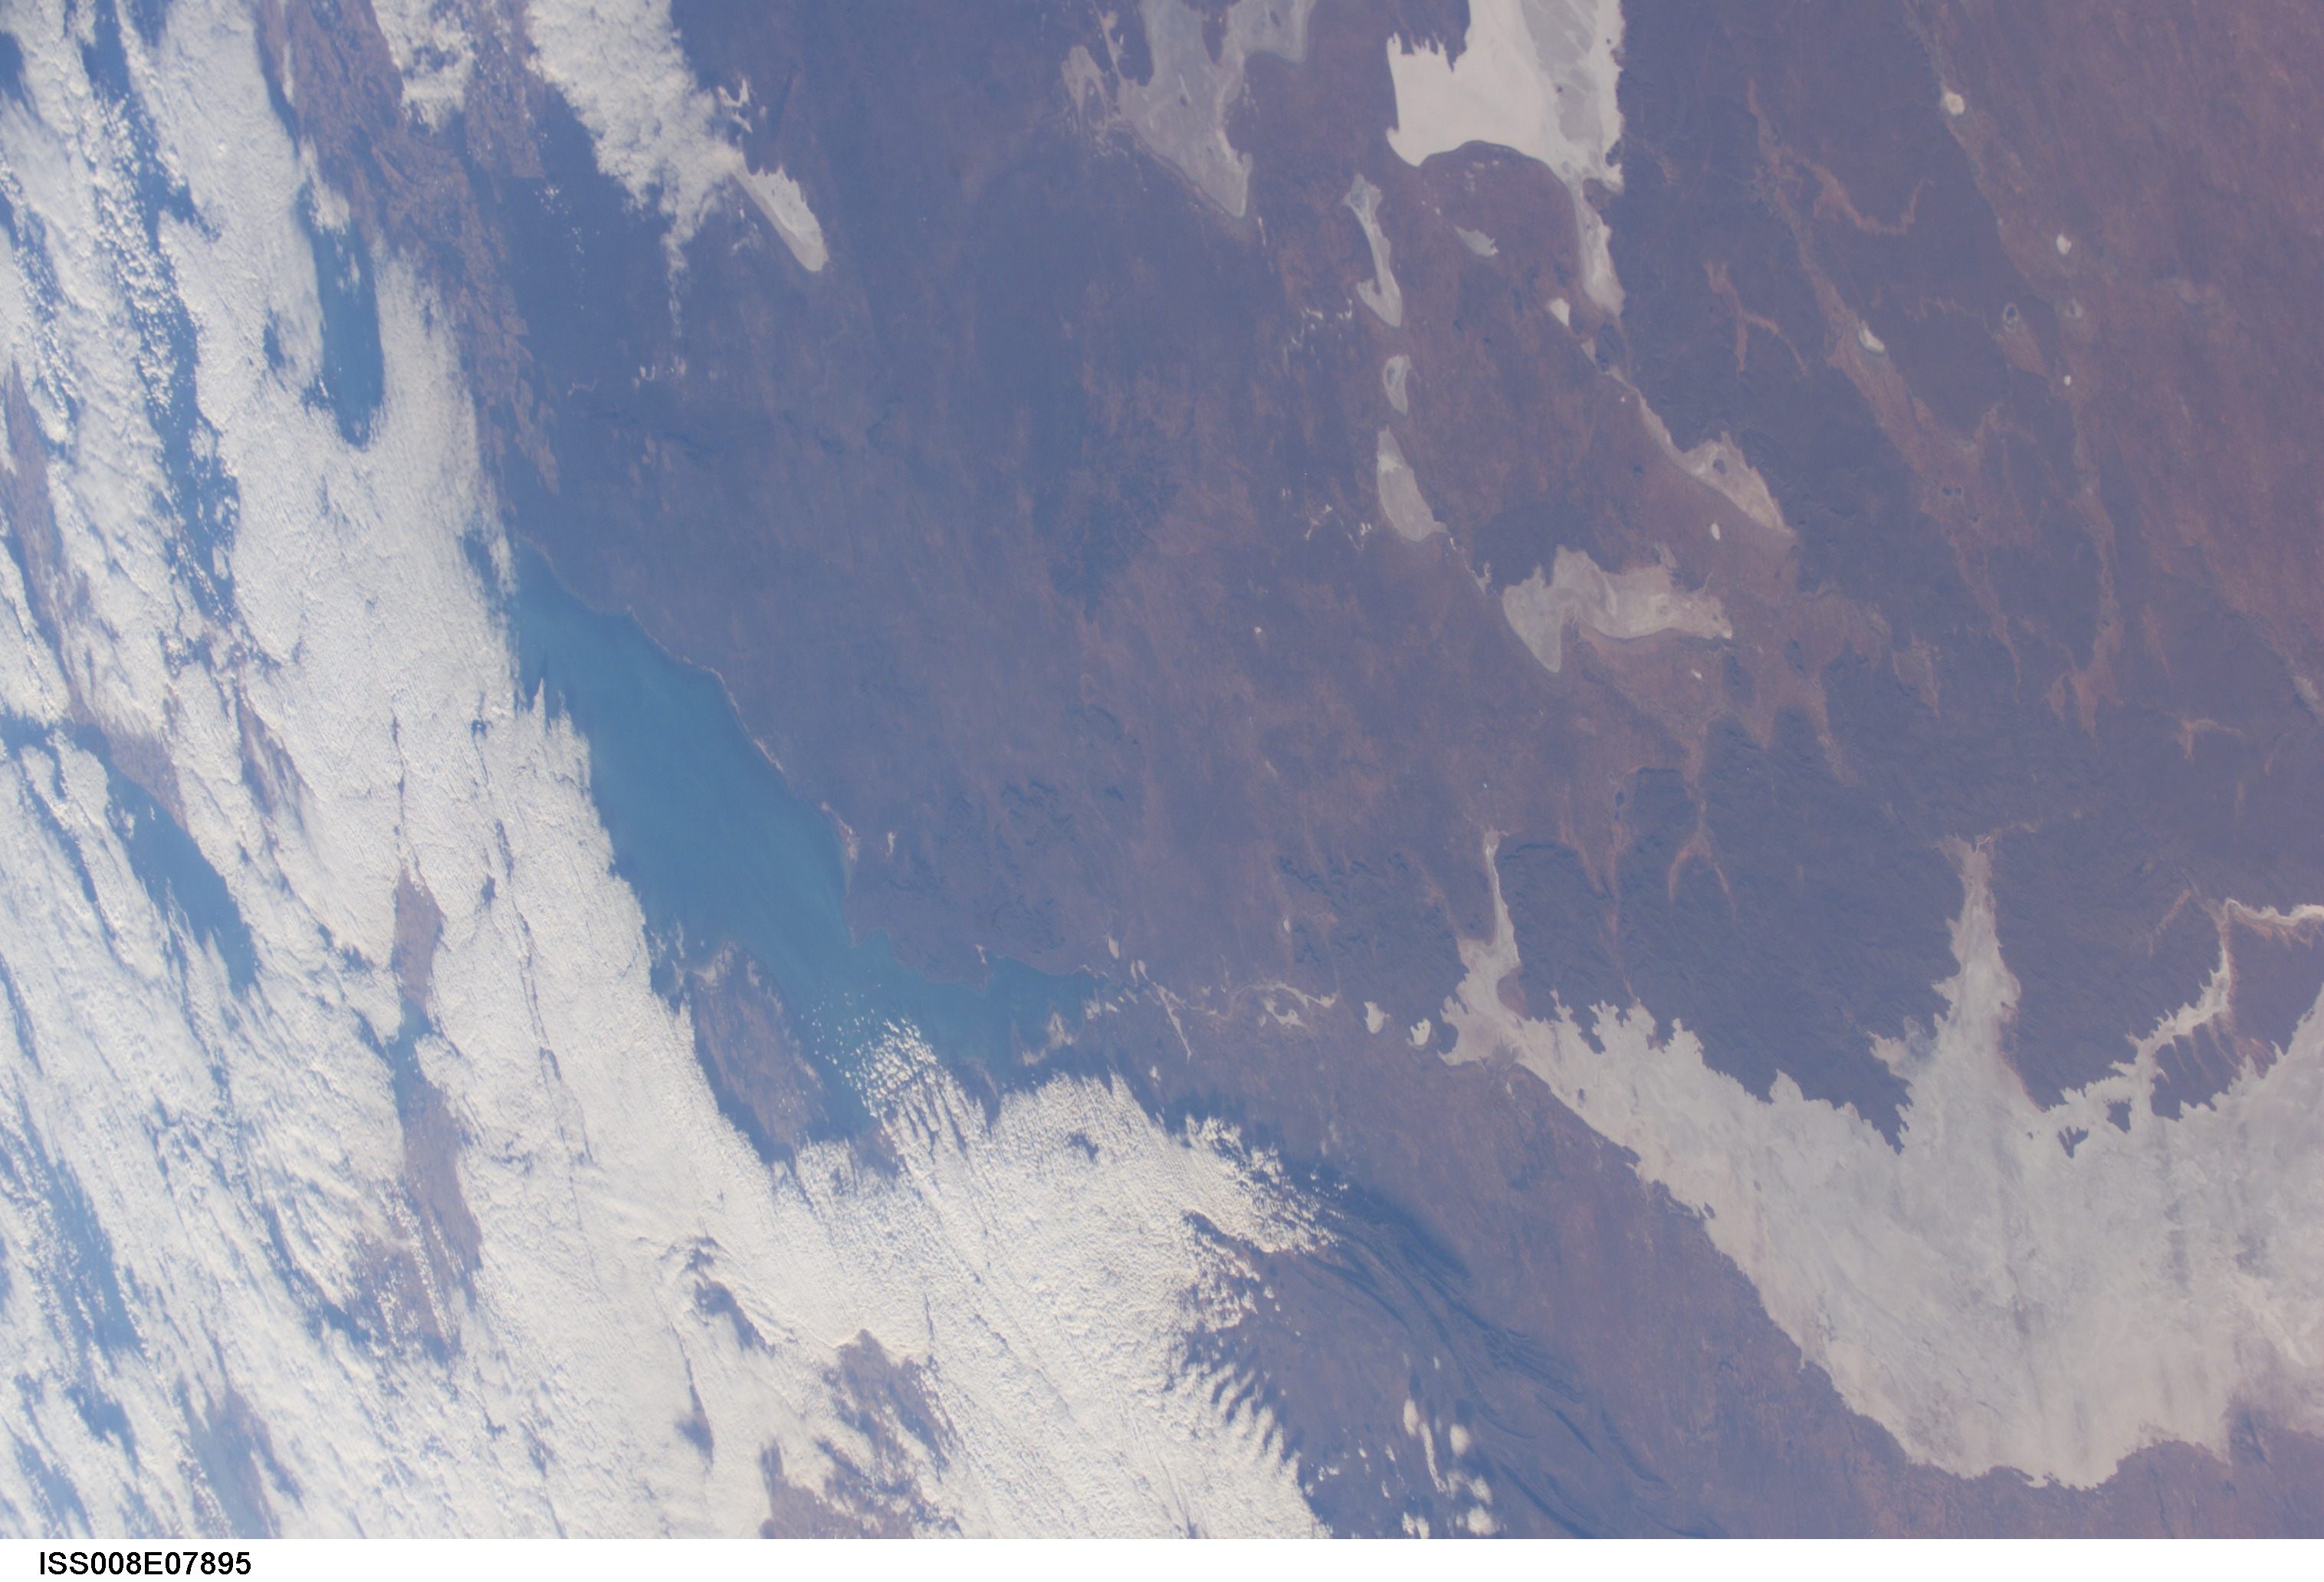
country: AUSTRALIA-SA
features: L. TORRENS, SPENCER GULF
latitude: -32.0
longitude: 137.5
